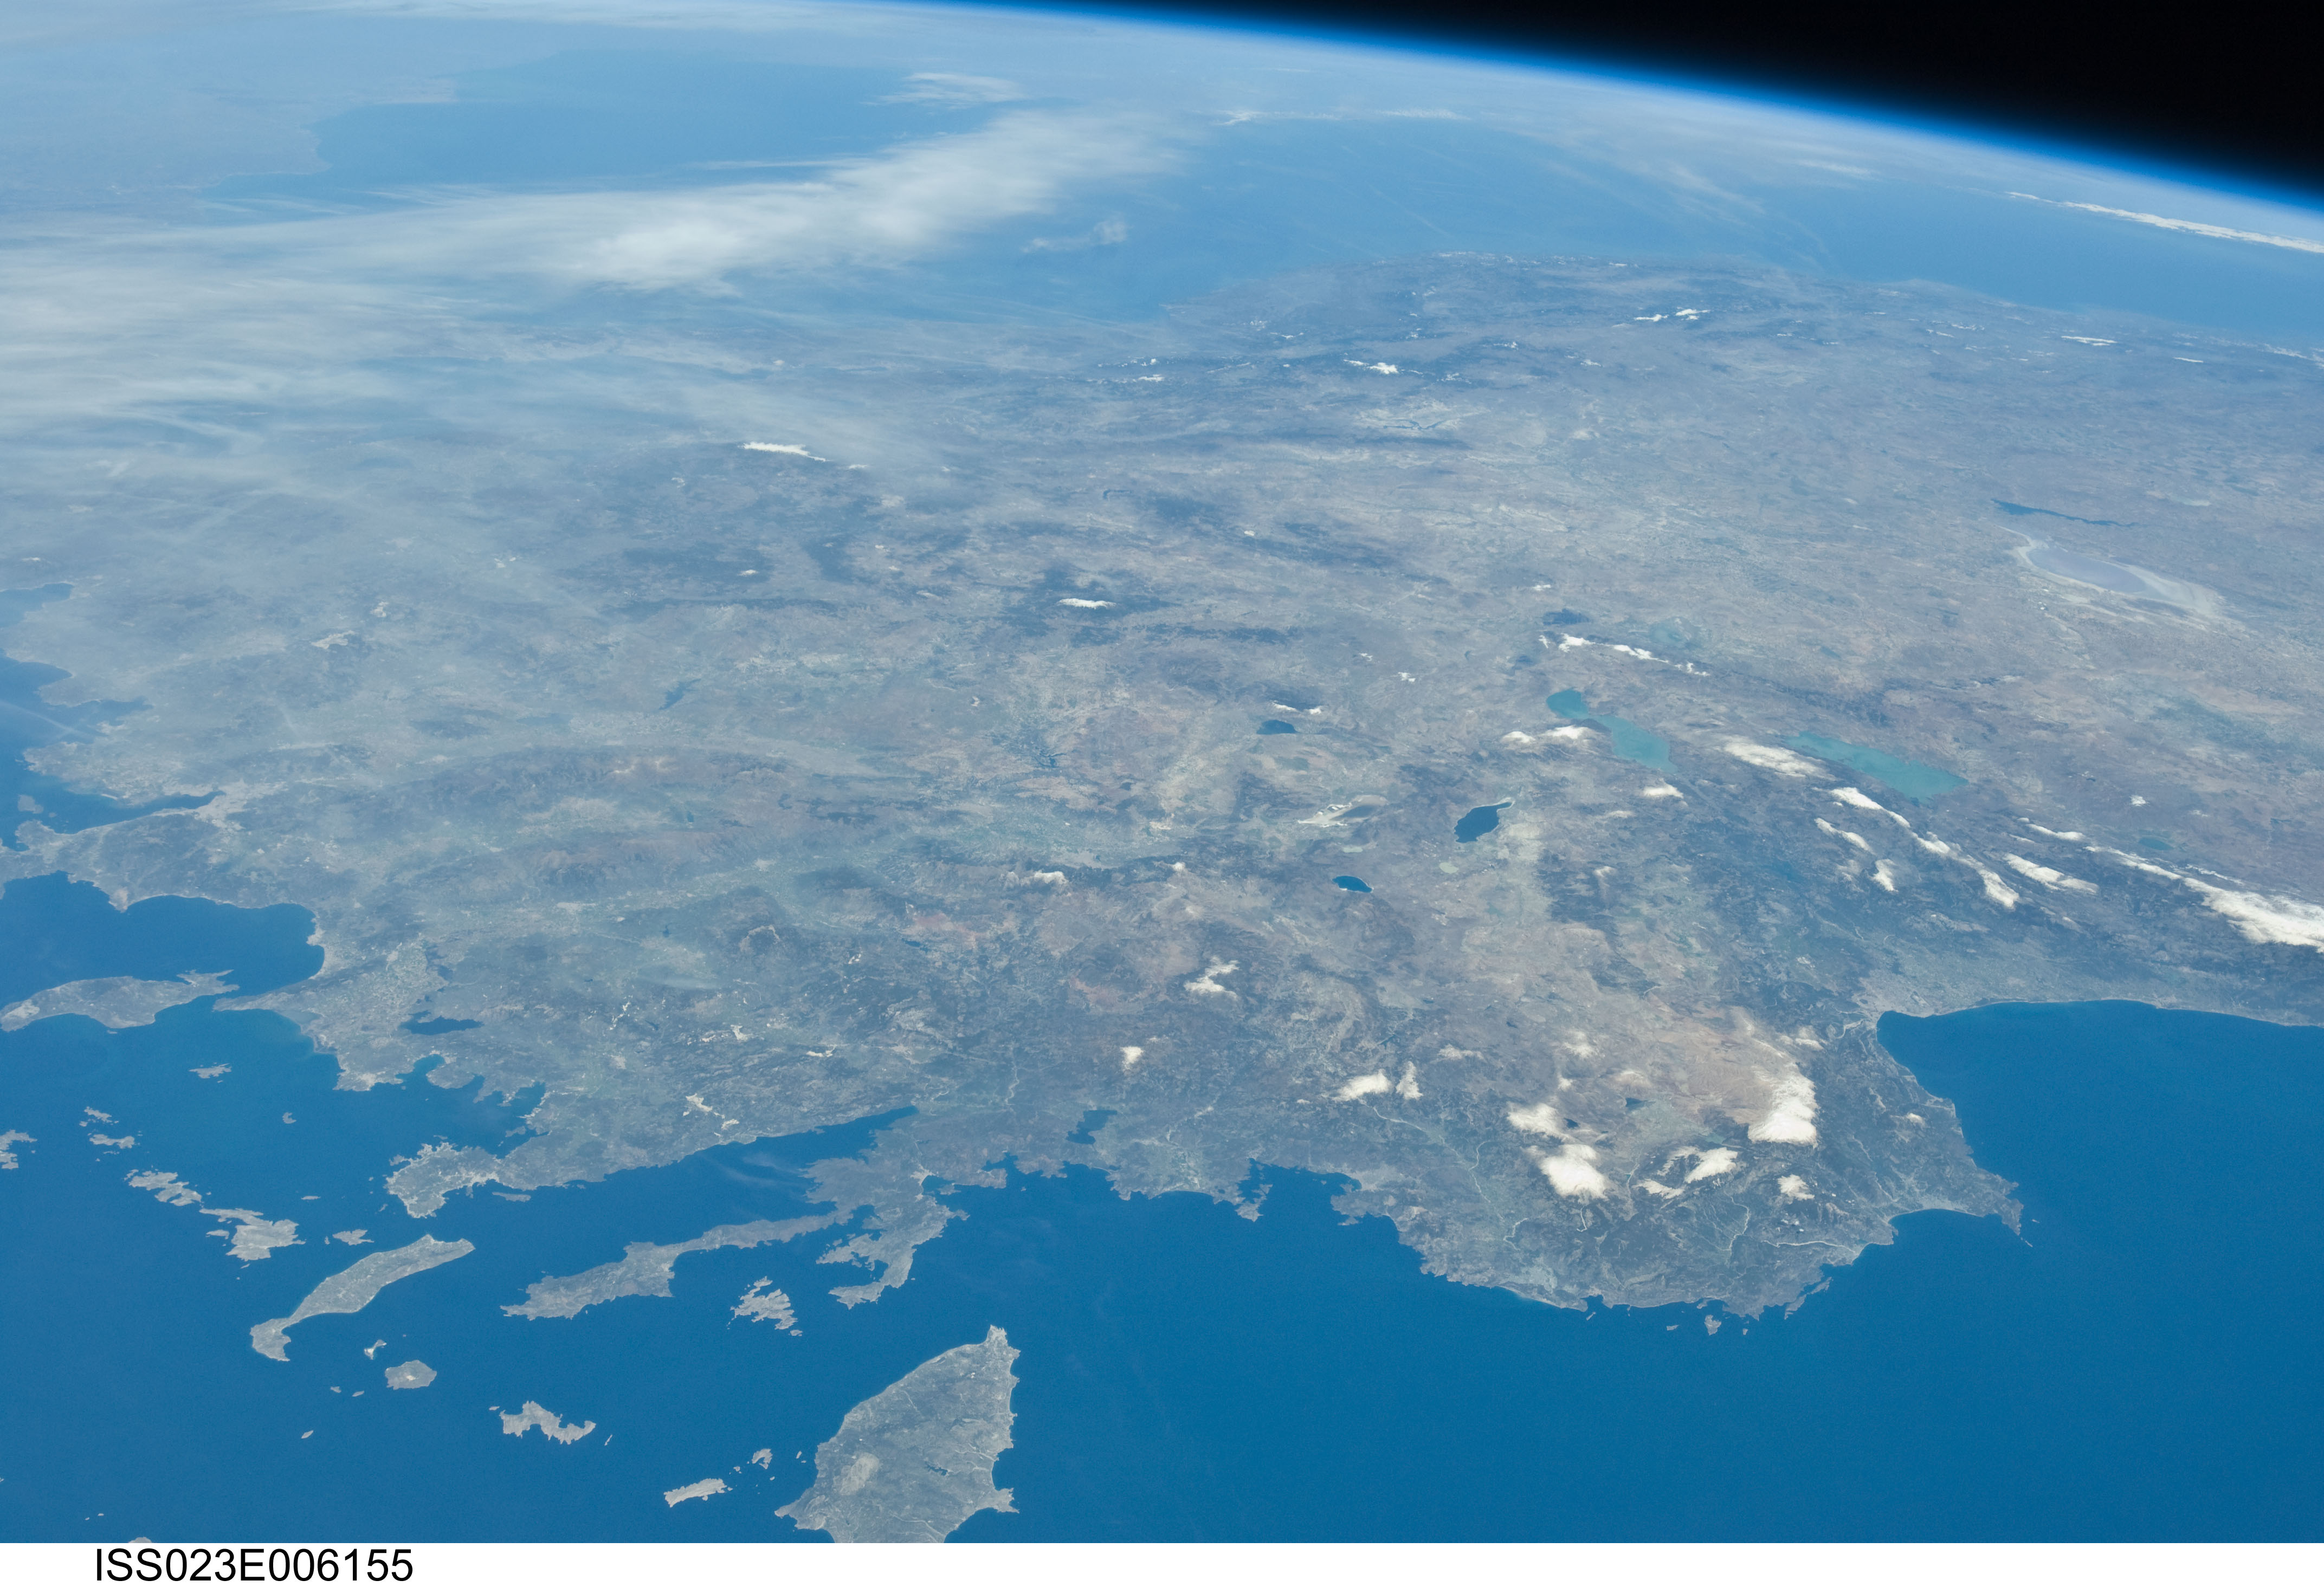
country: TURKEY
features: PAN-DENIZILI AREA, AEGEAN S., GREEK PENINSULAS AND ISLANDS
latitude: 38.0
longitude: 29.5
